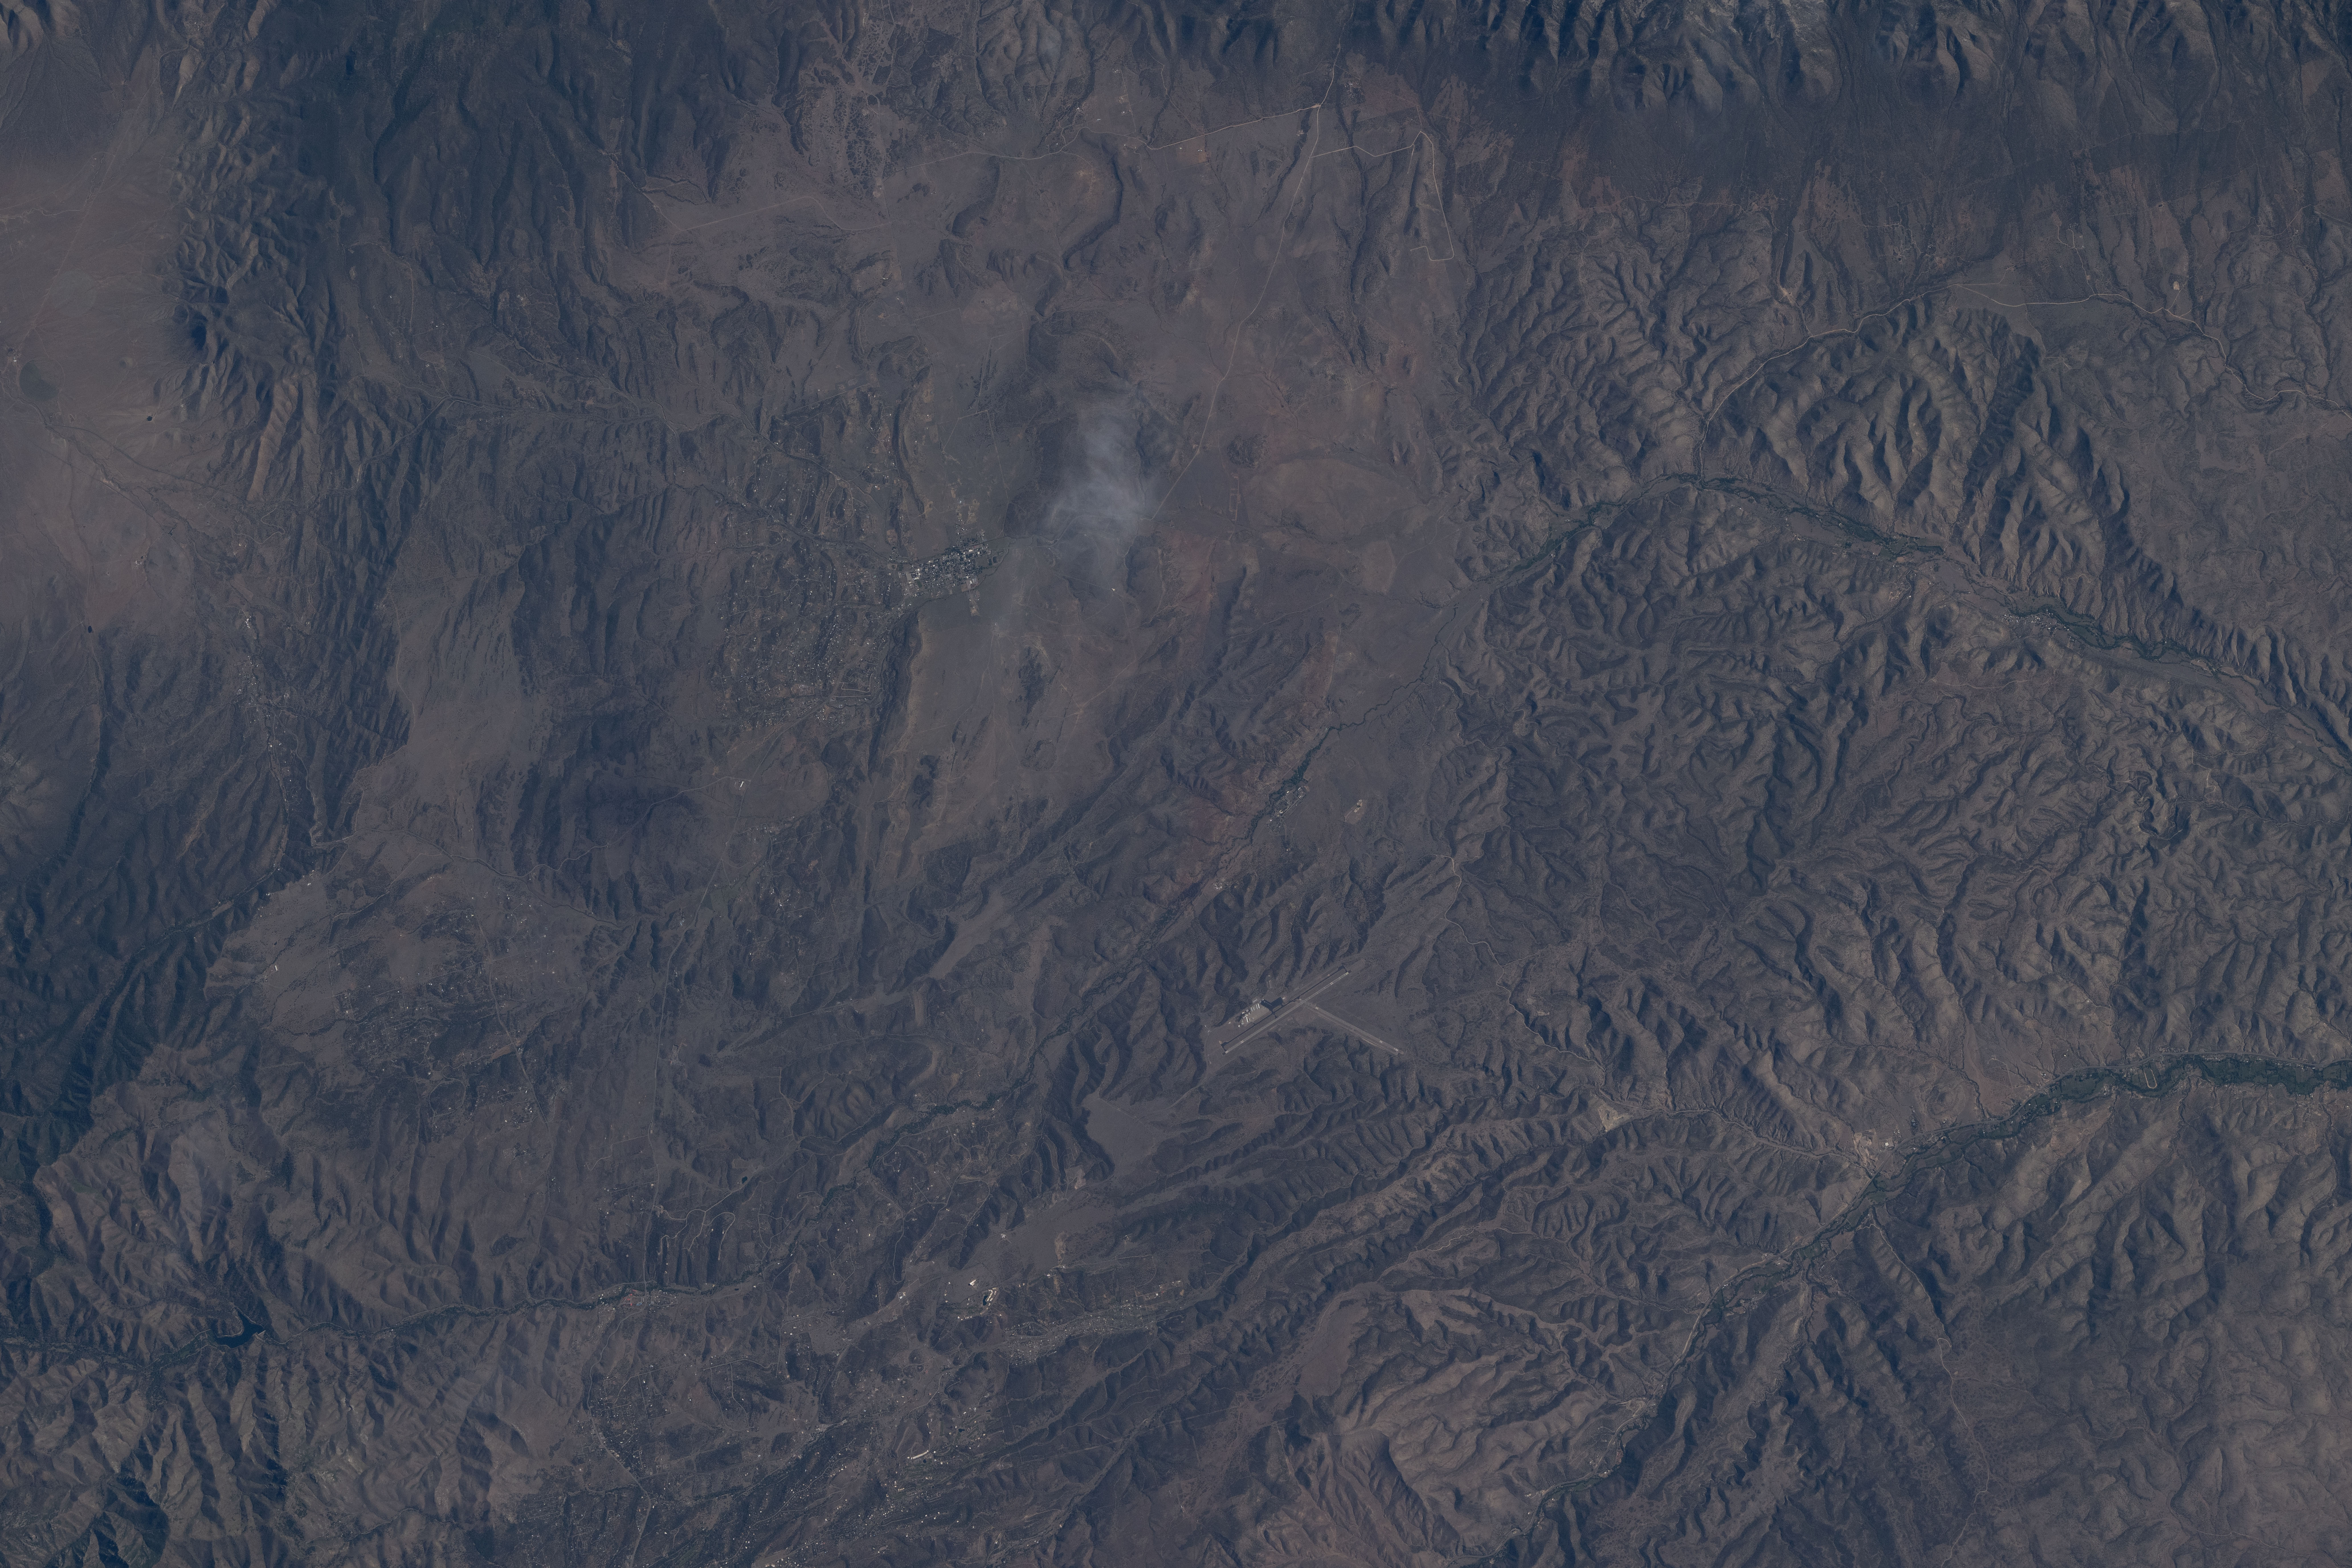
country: USA-NEW MEXICO
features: NOGAL, CAPITAN, FORT STANTON, ANGUS, WILDFIRE
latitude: 33.5
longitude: -105.5
